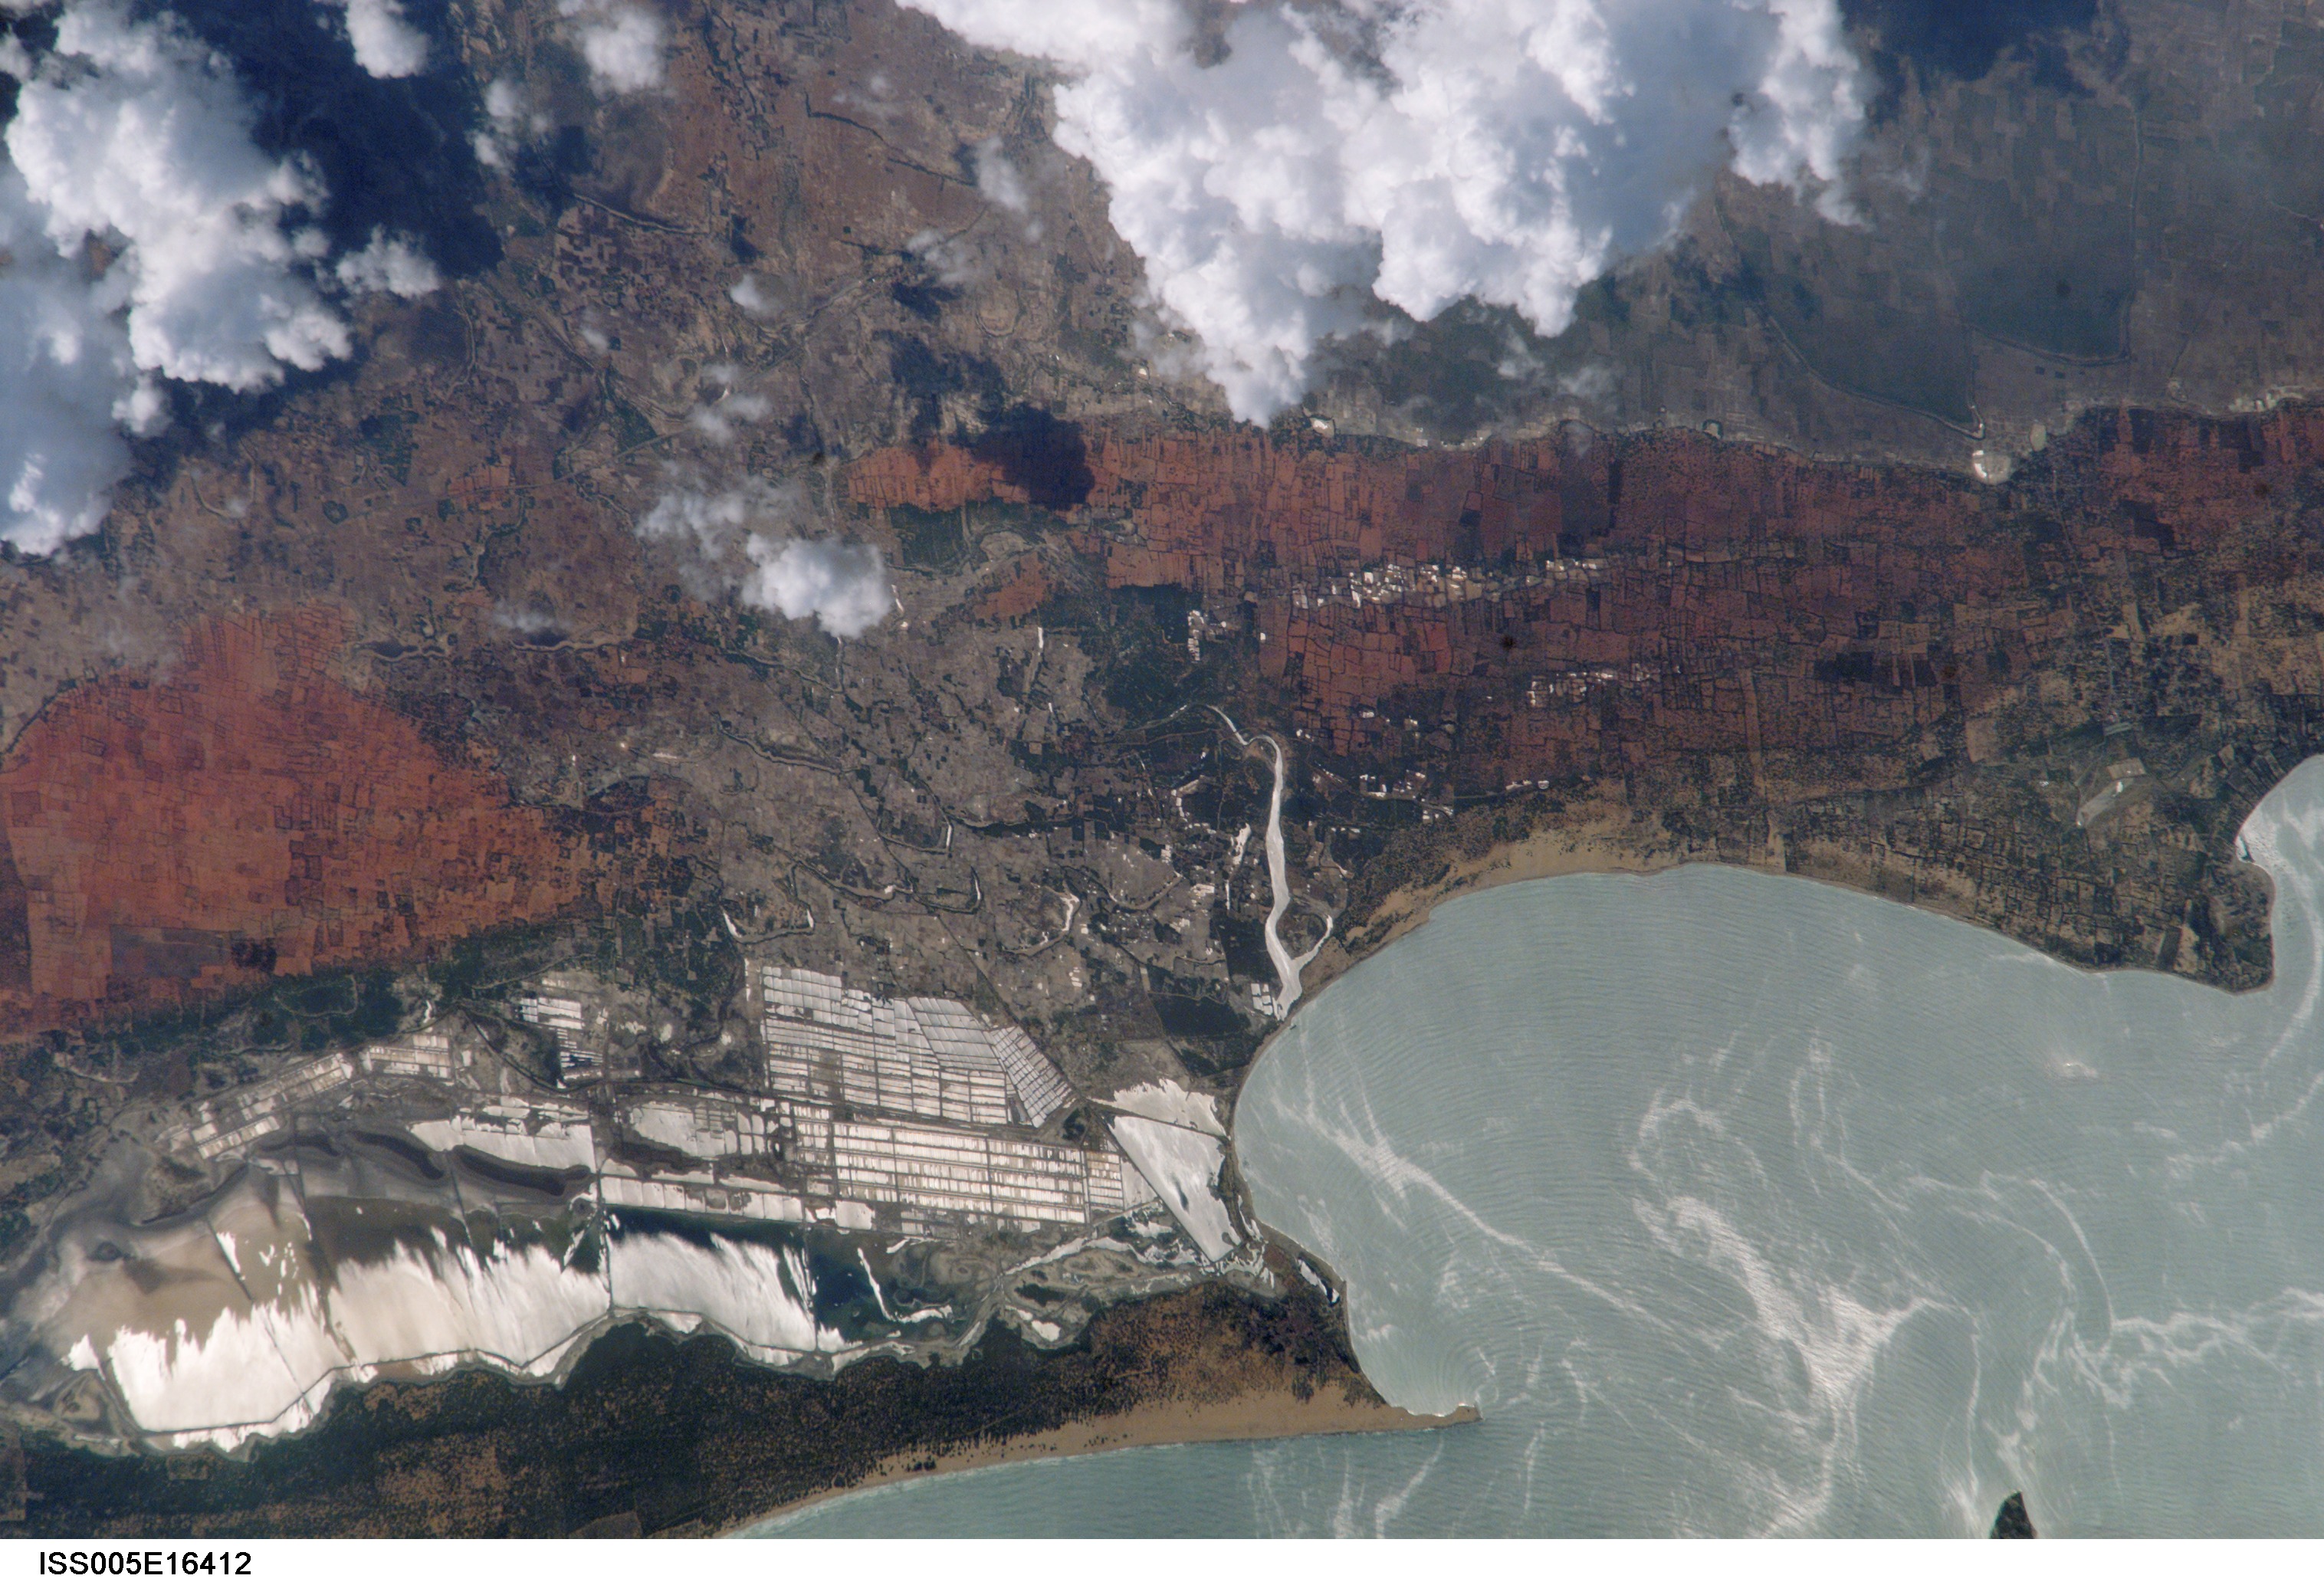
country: INDIA
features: COASTAL REGION
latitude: 9.0
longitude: 78.5
